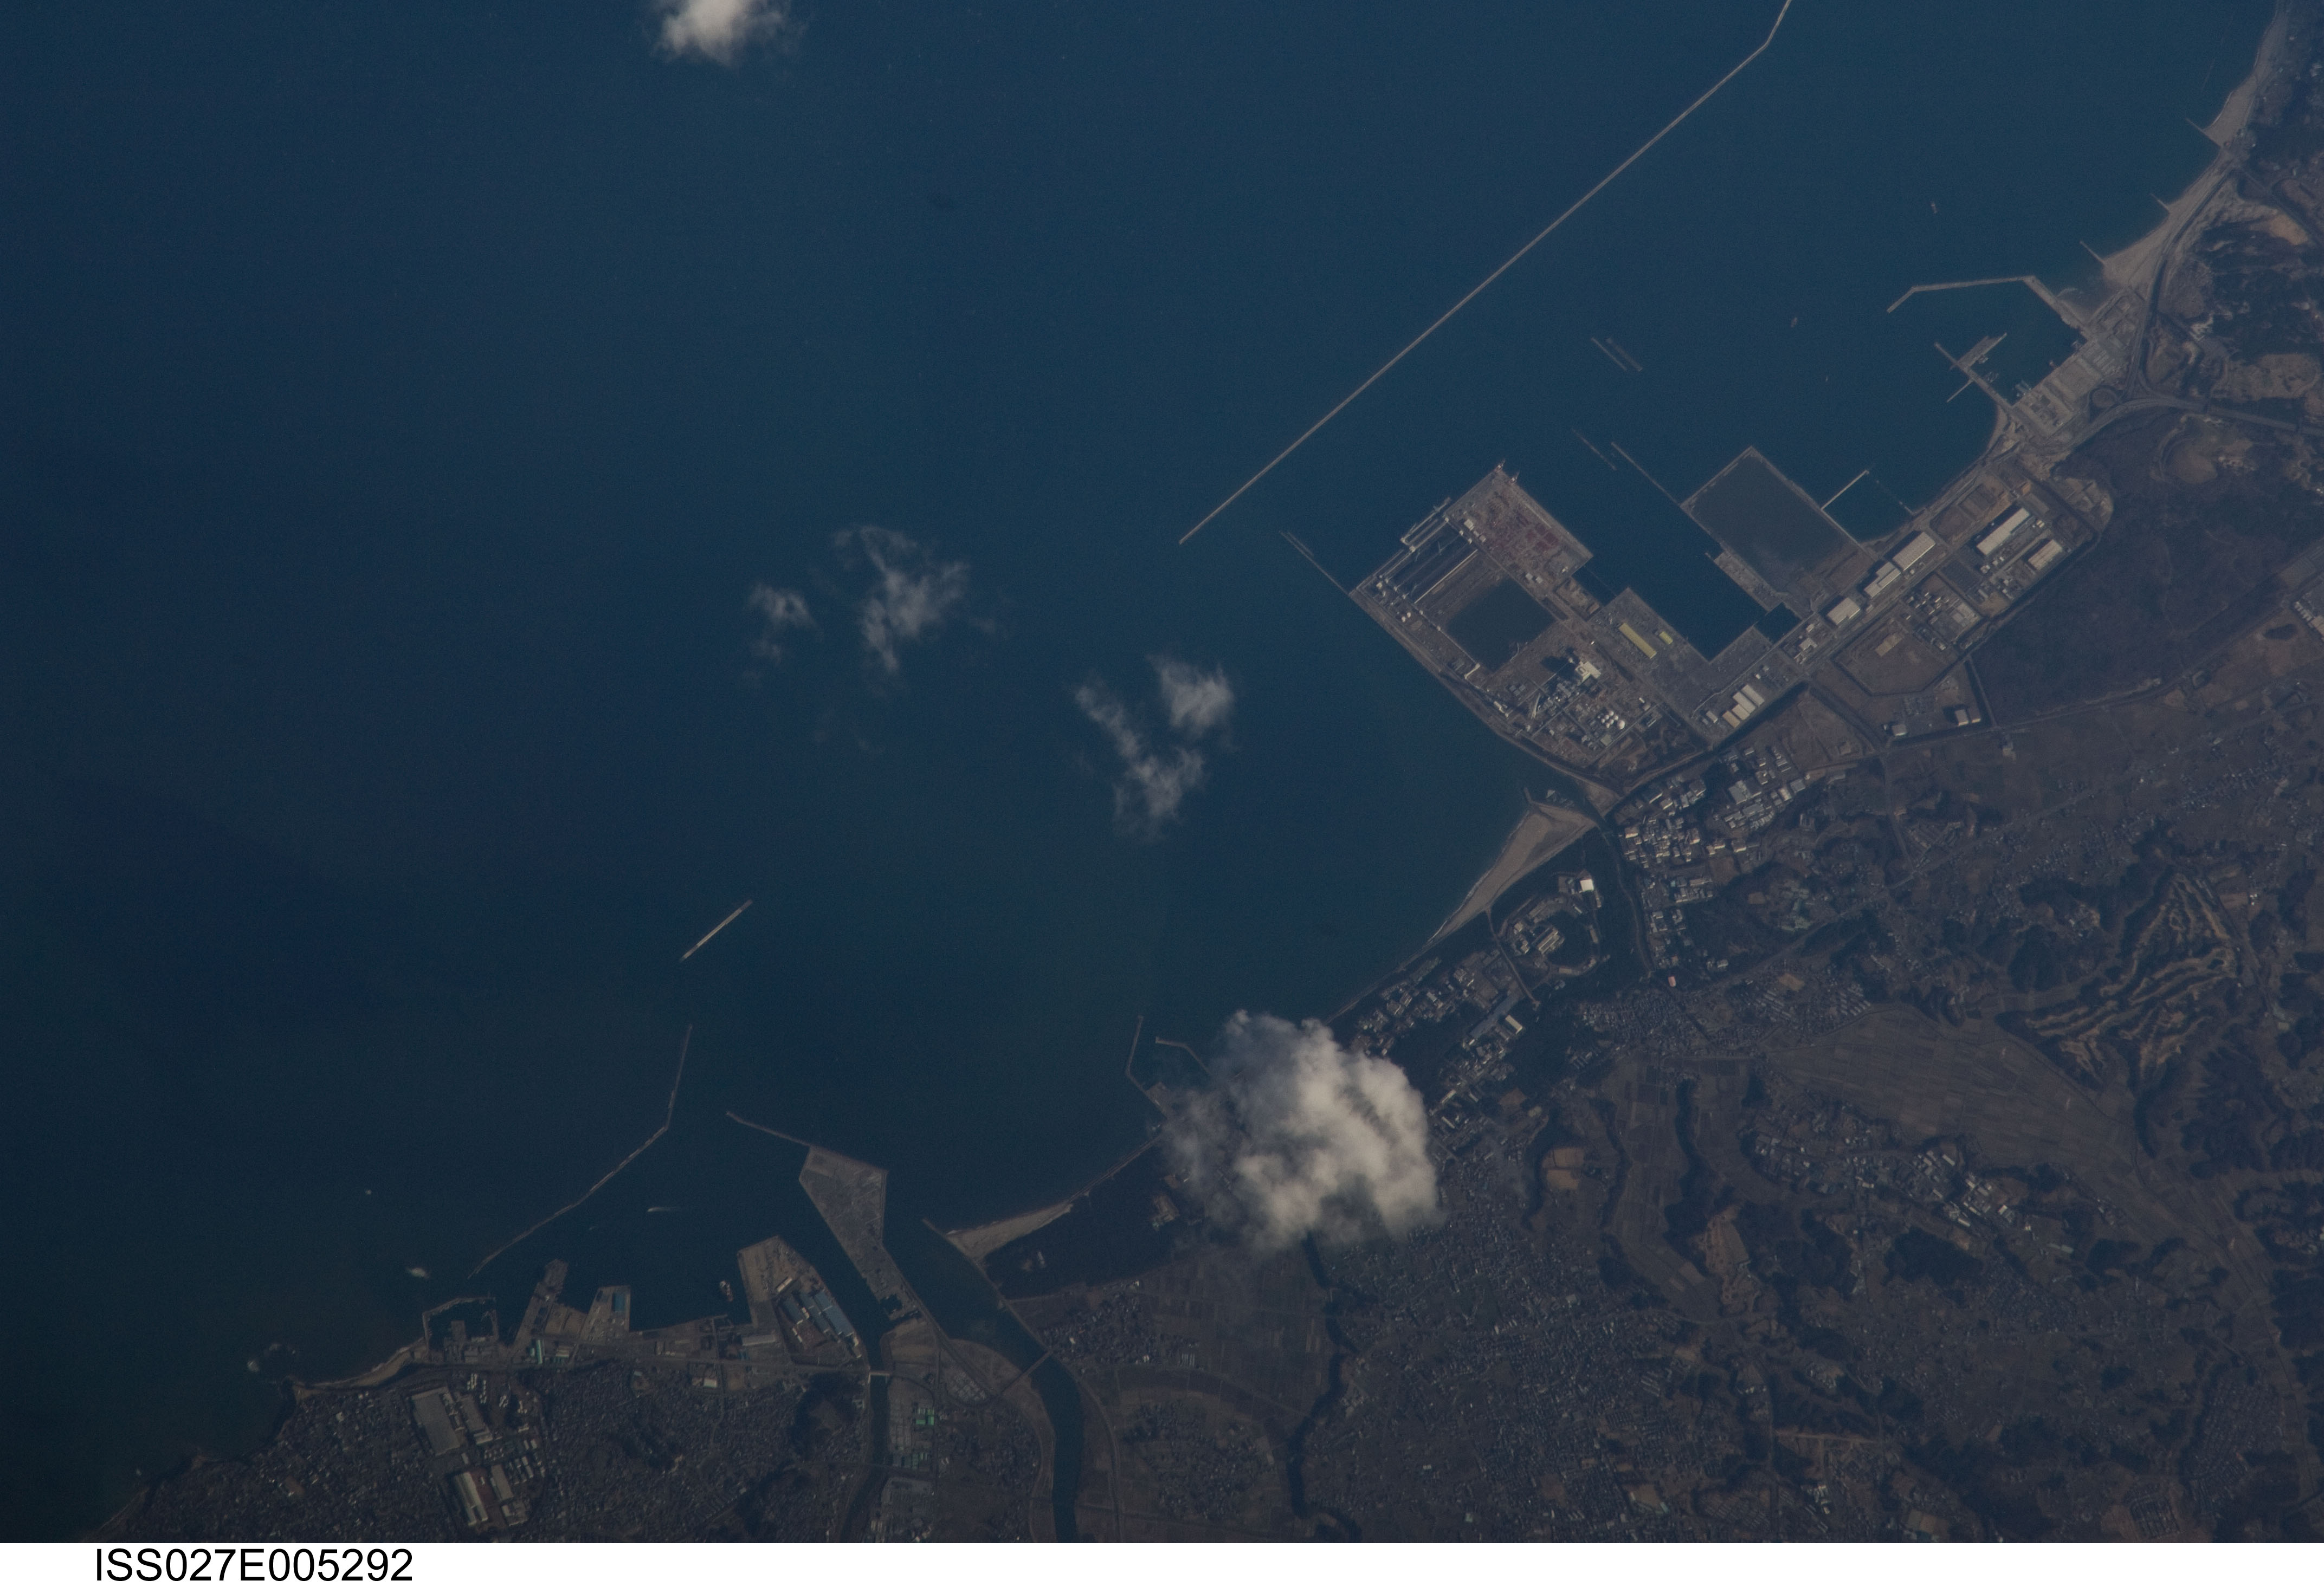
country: JAPAN
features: KASHIMA GULF, COAST, KUJI-HITACHI AREA, BREAKWATERS, PORT FACILITIES
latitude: 36.4
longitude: 140.6
